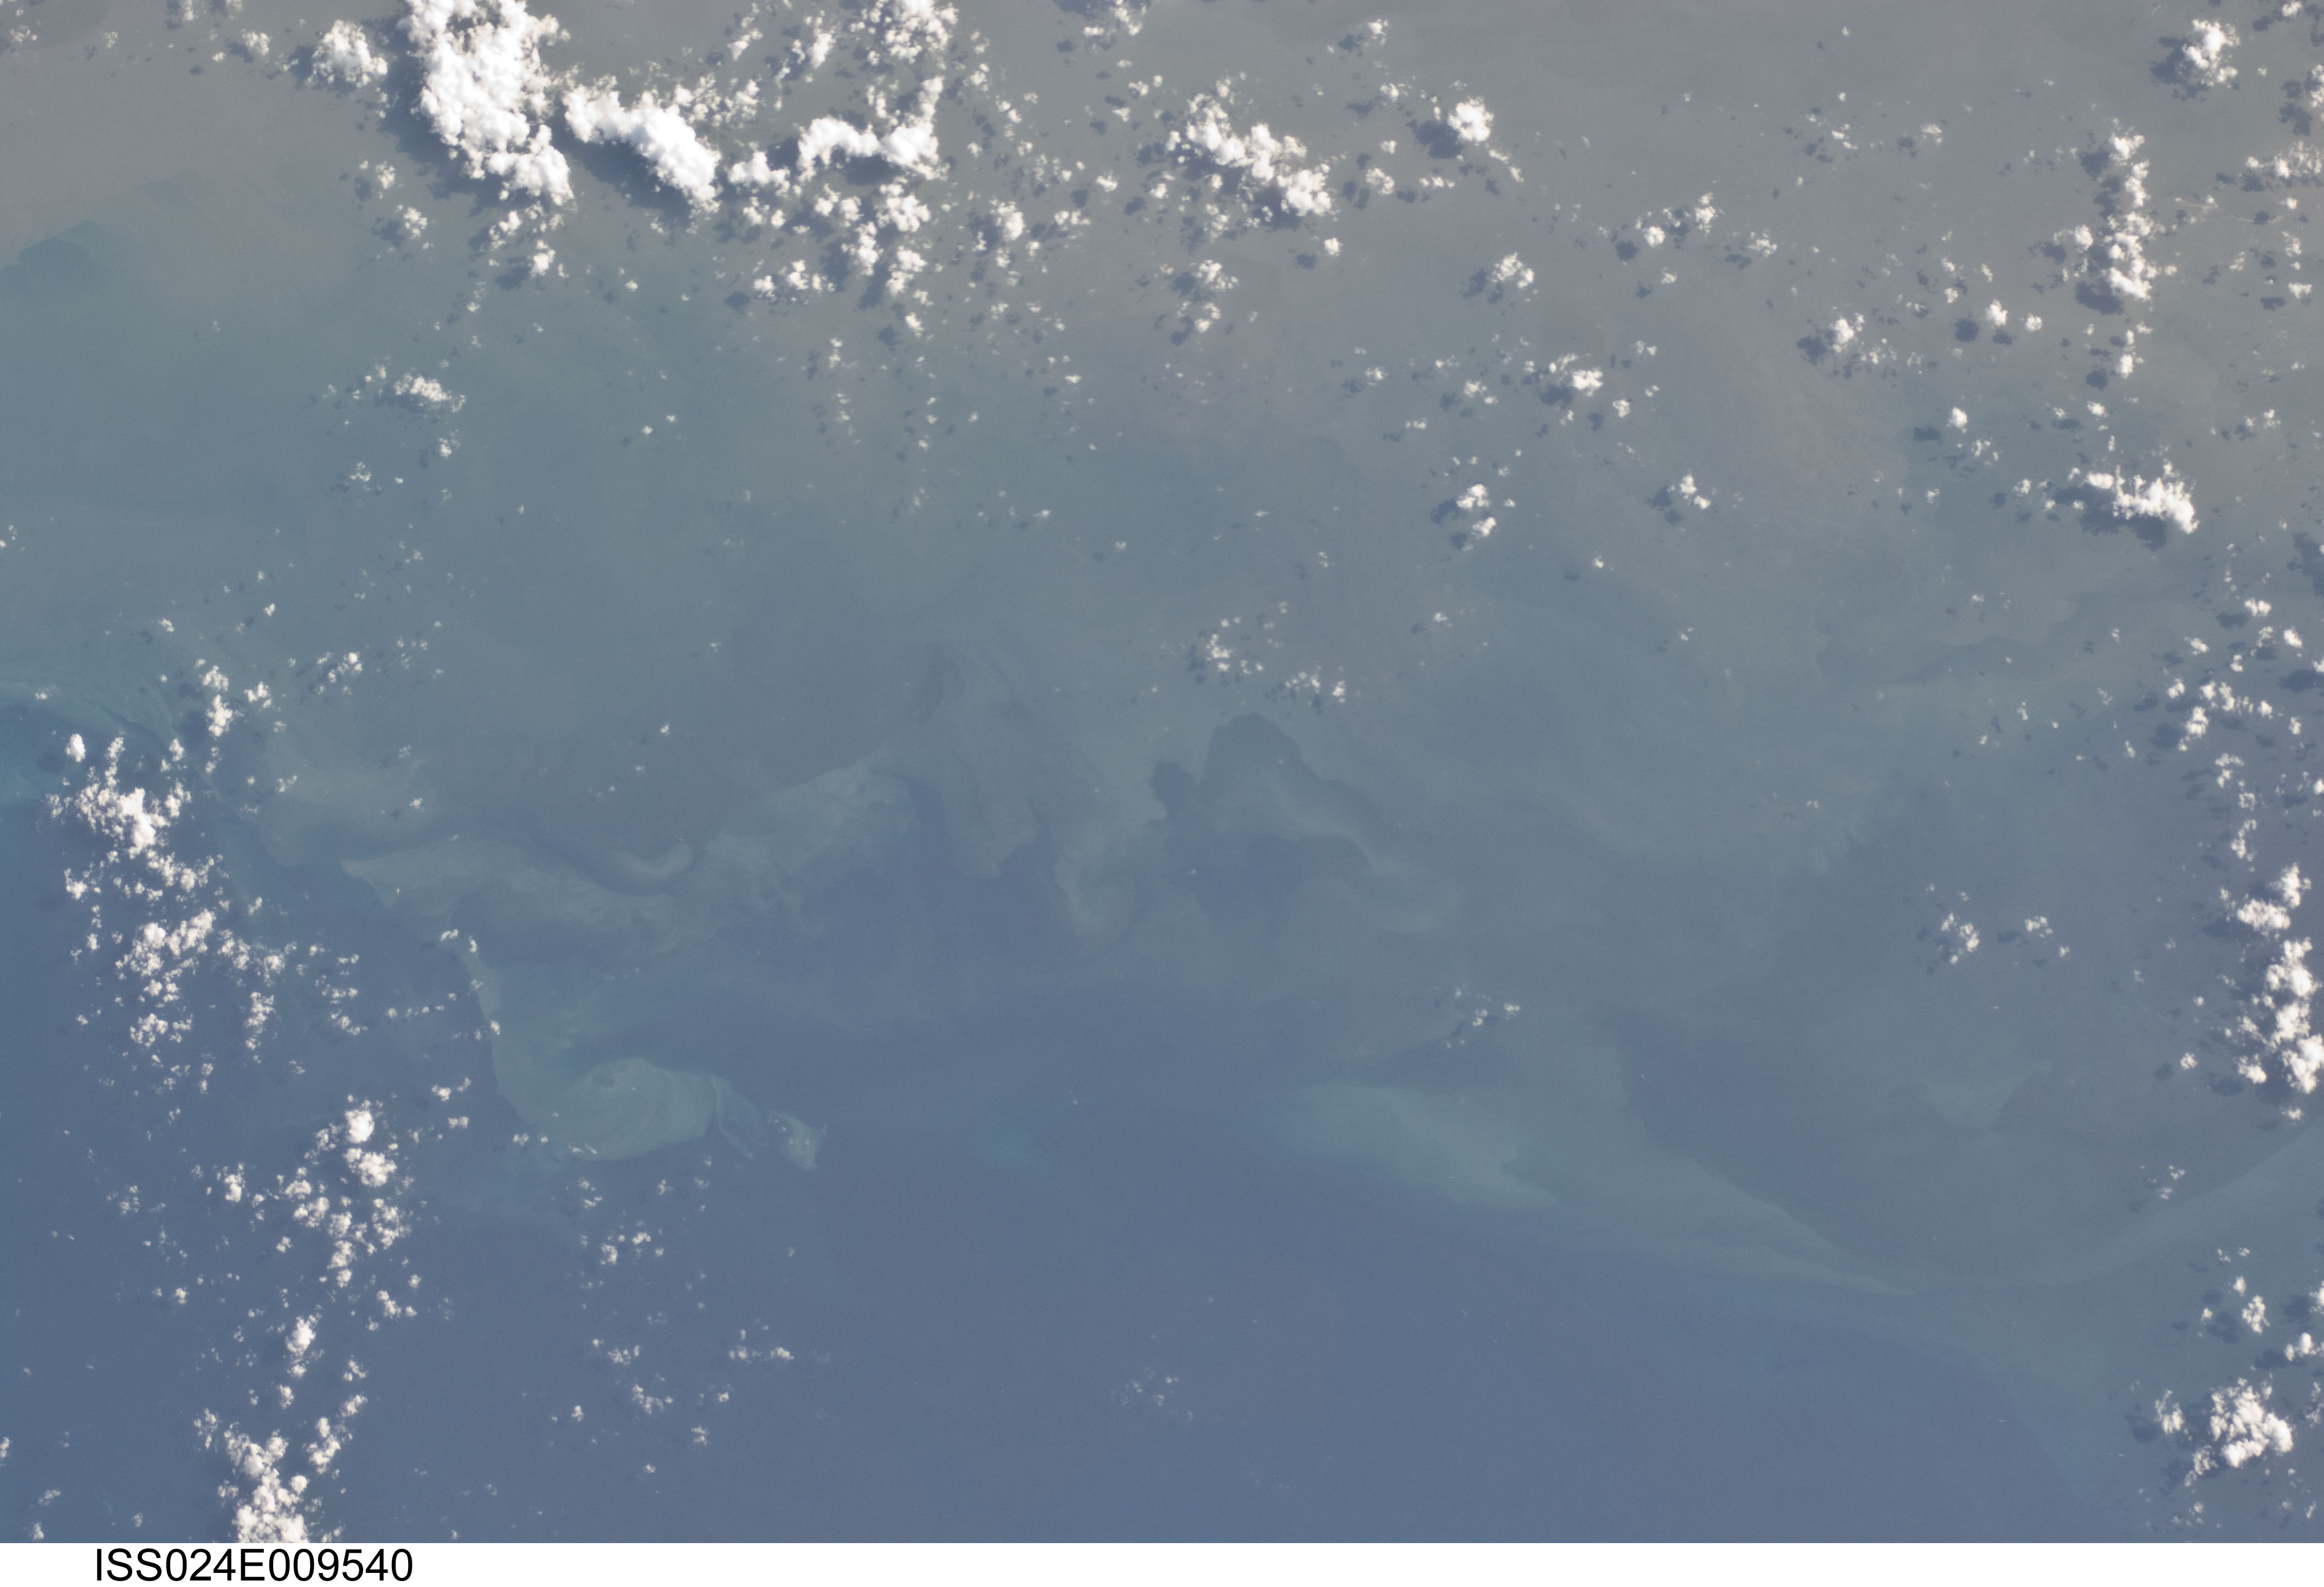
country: USA-LOUISIANA
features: GULF OF MEXICO, SEDIMENT PLUMES SOUTH OF POINT AU FER ISLAND
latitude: 28.8
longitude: -91.3
